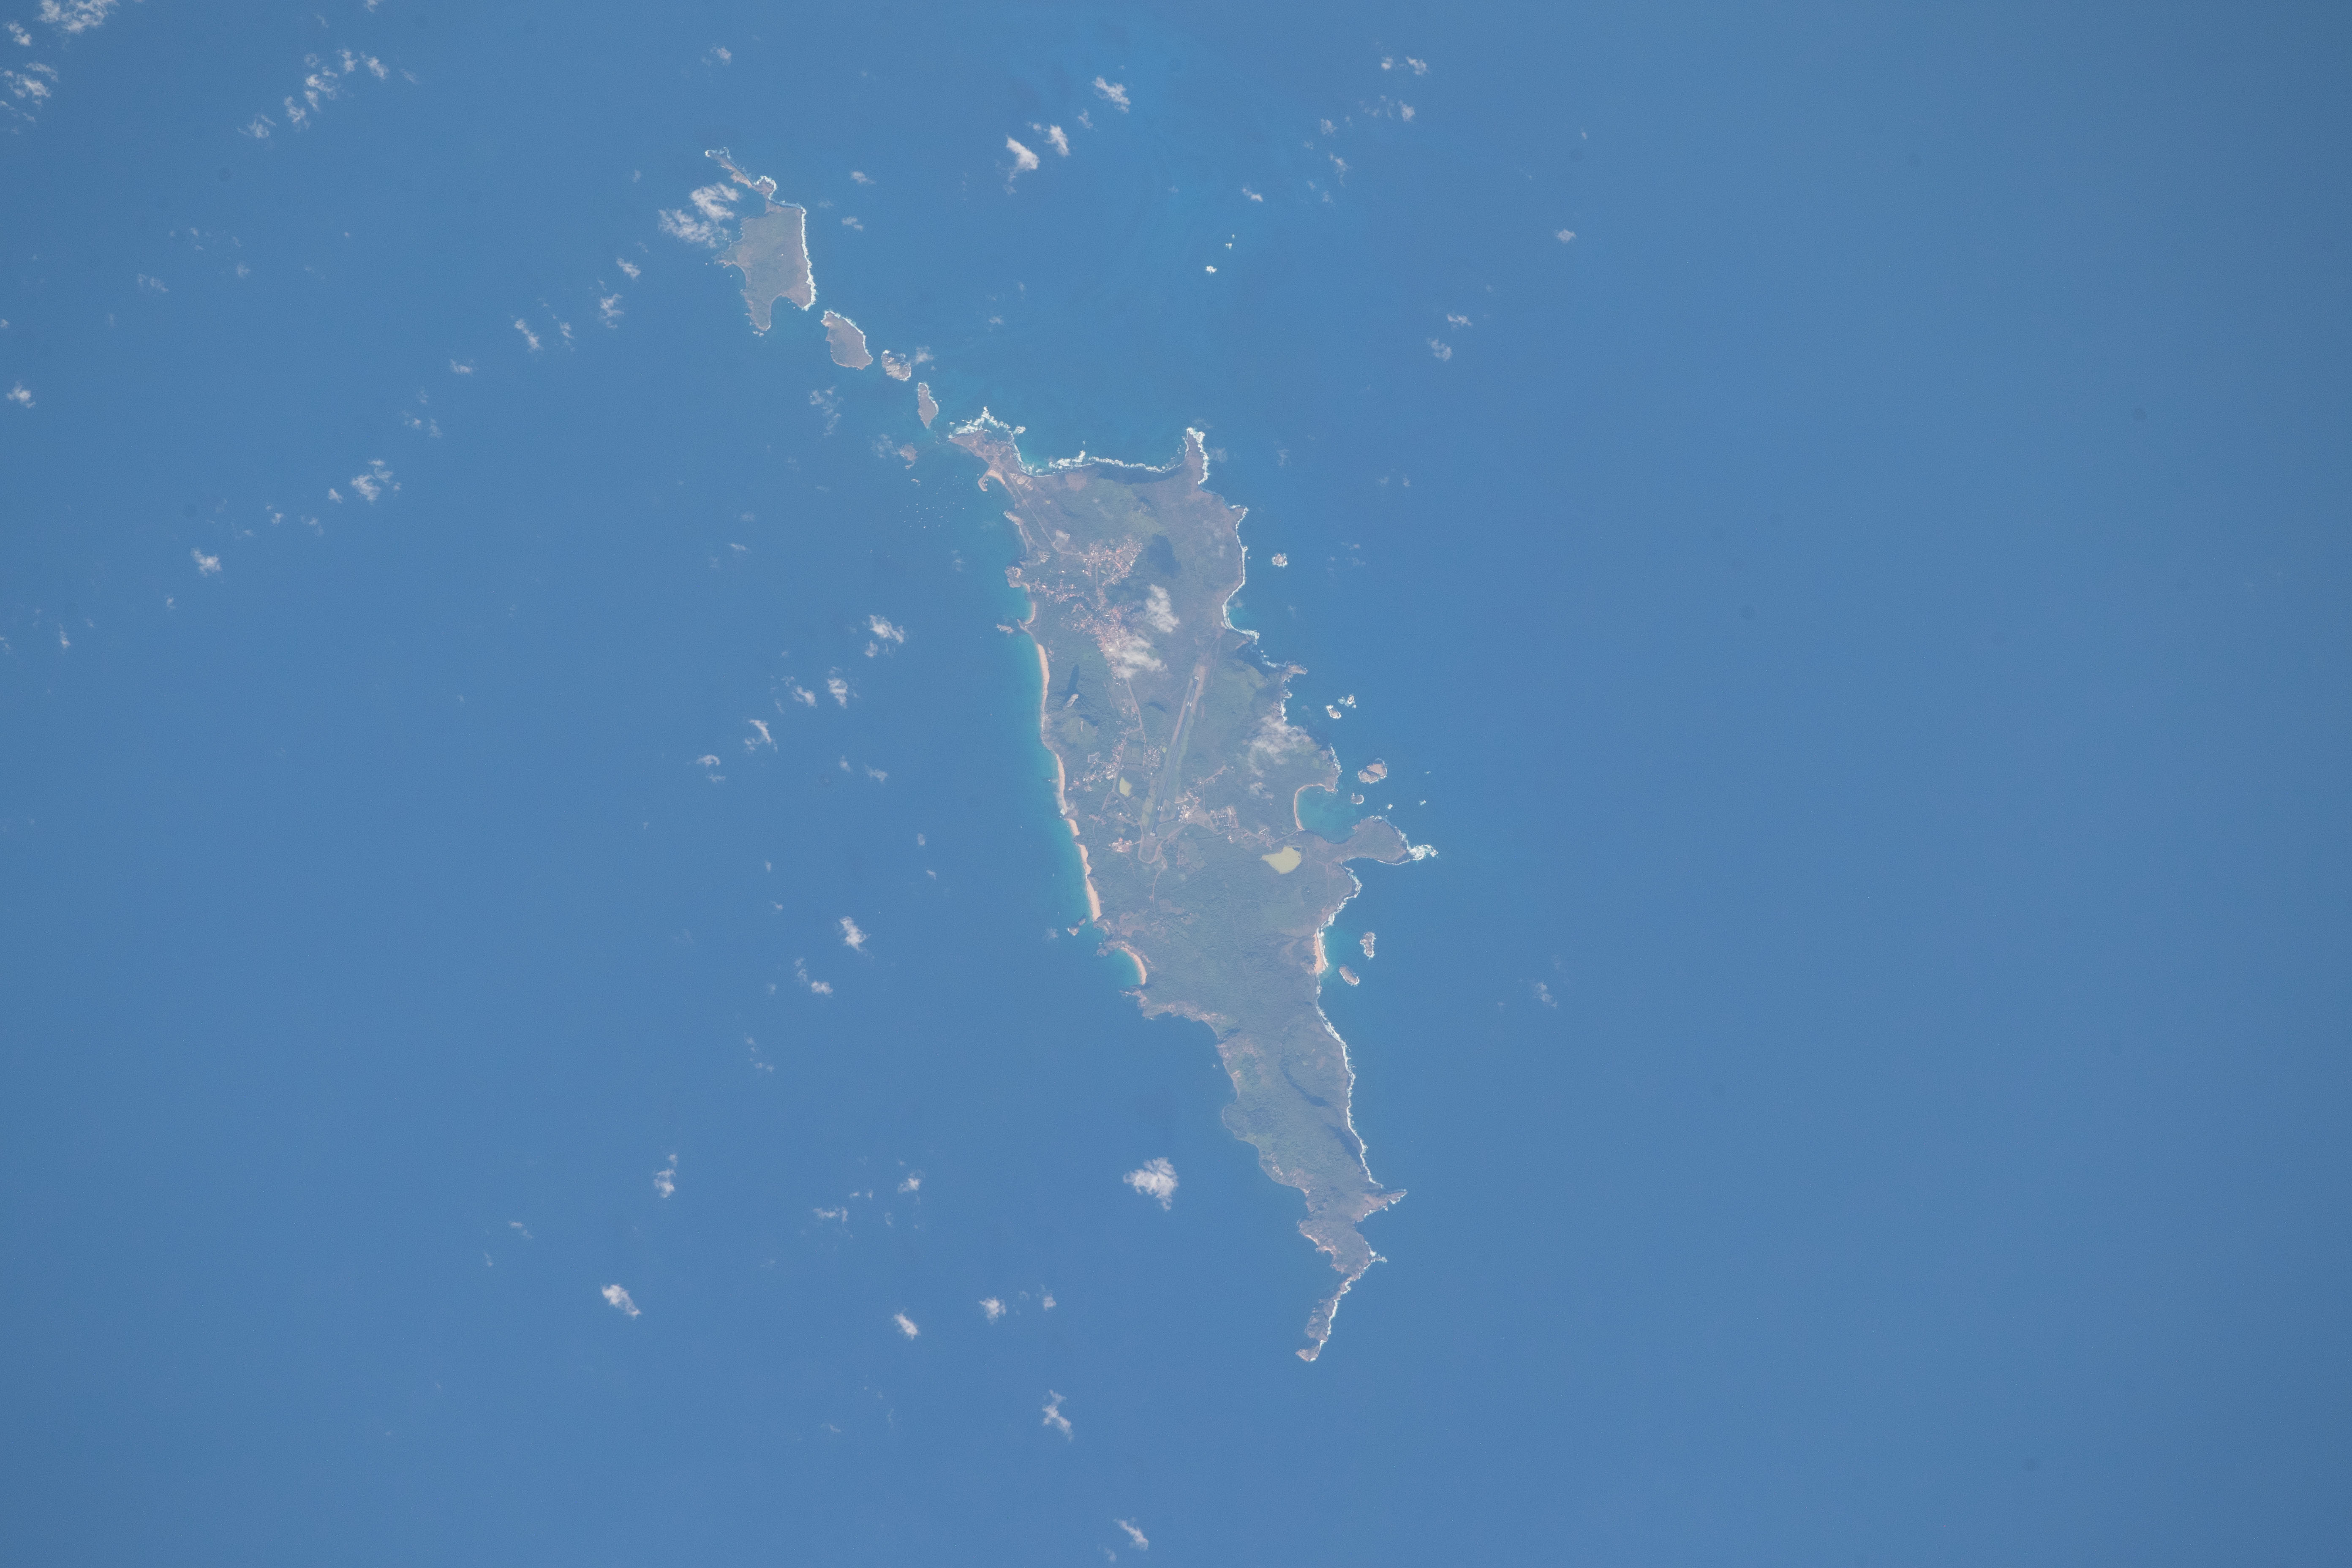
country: BRAZIL
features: FERNANDO DE NORONHA ISLAND, ILHA RATA, STATE OF PERNAMBUCO, ROCAS ATOLL
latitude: -3.9
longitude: -32.4
